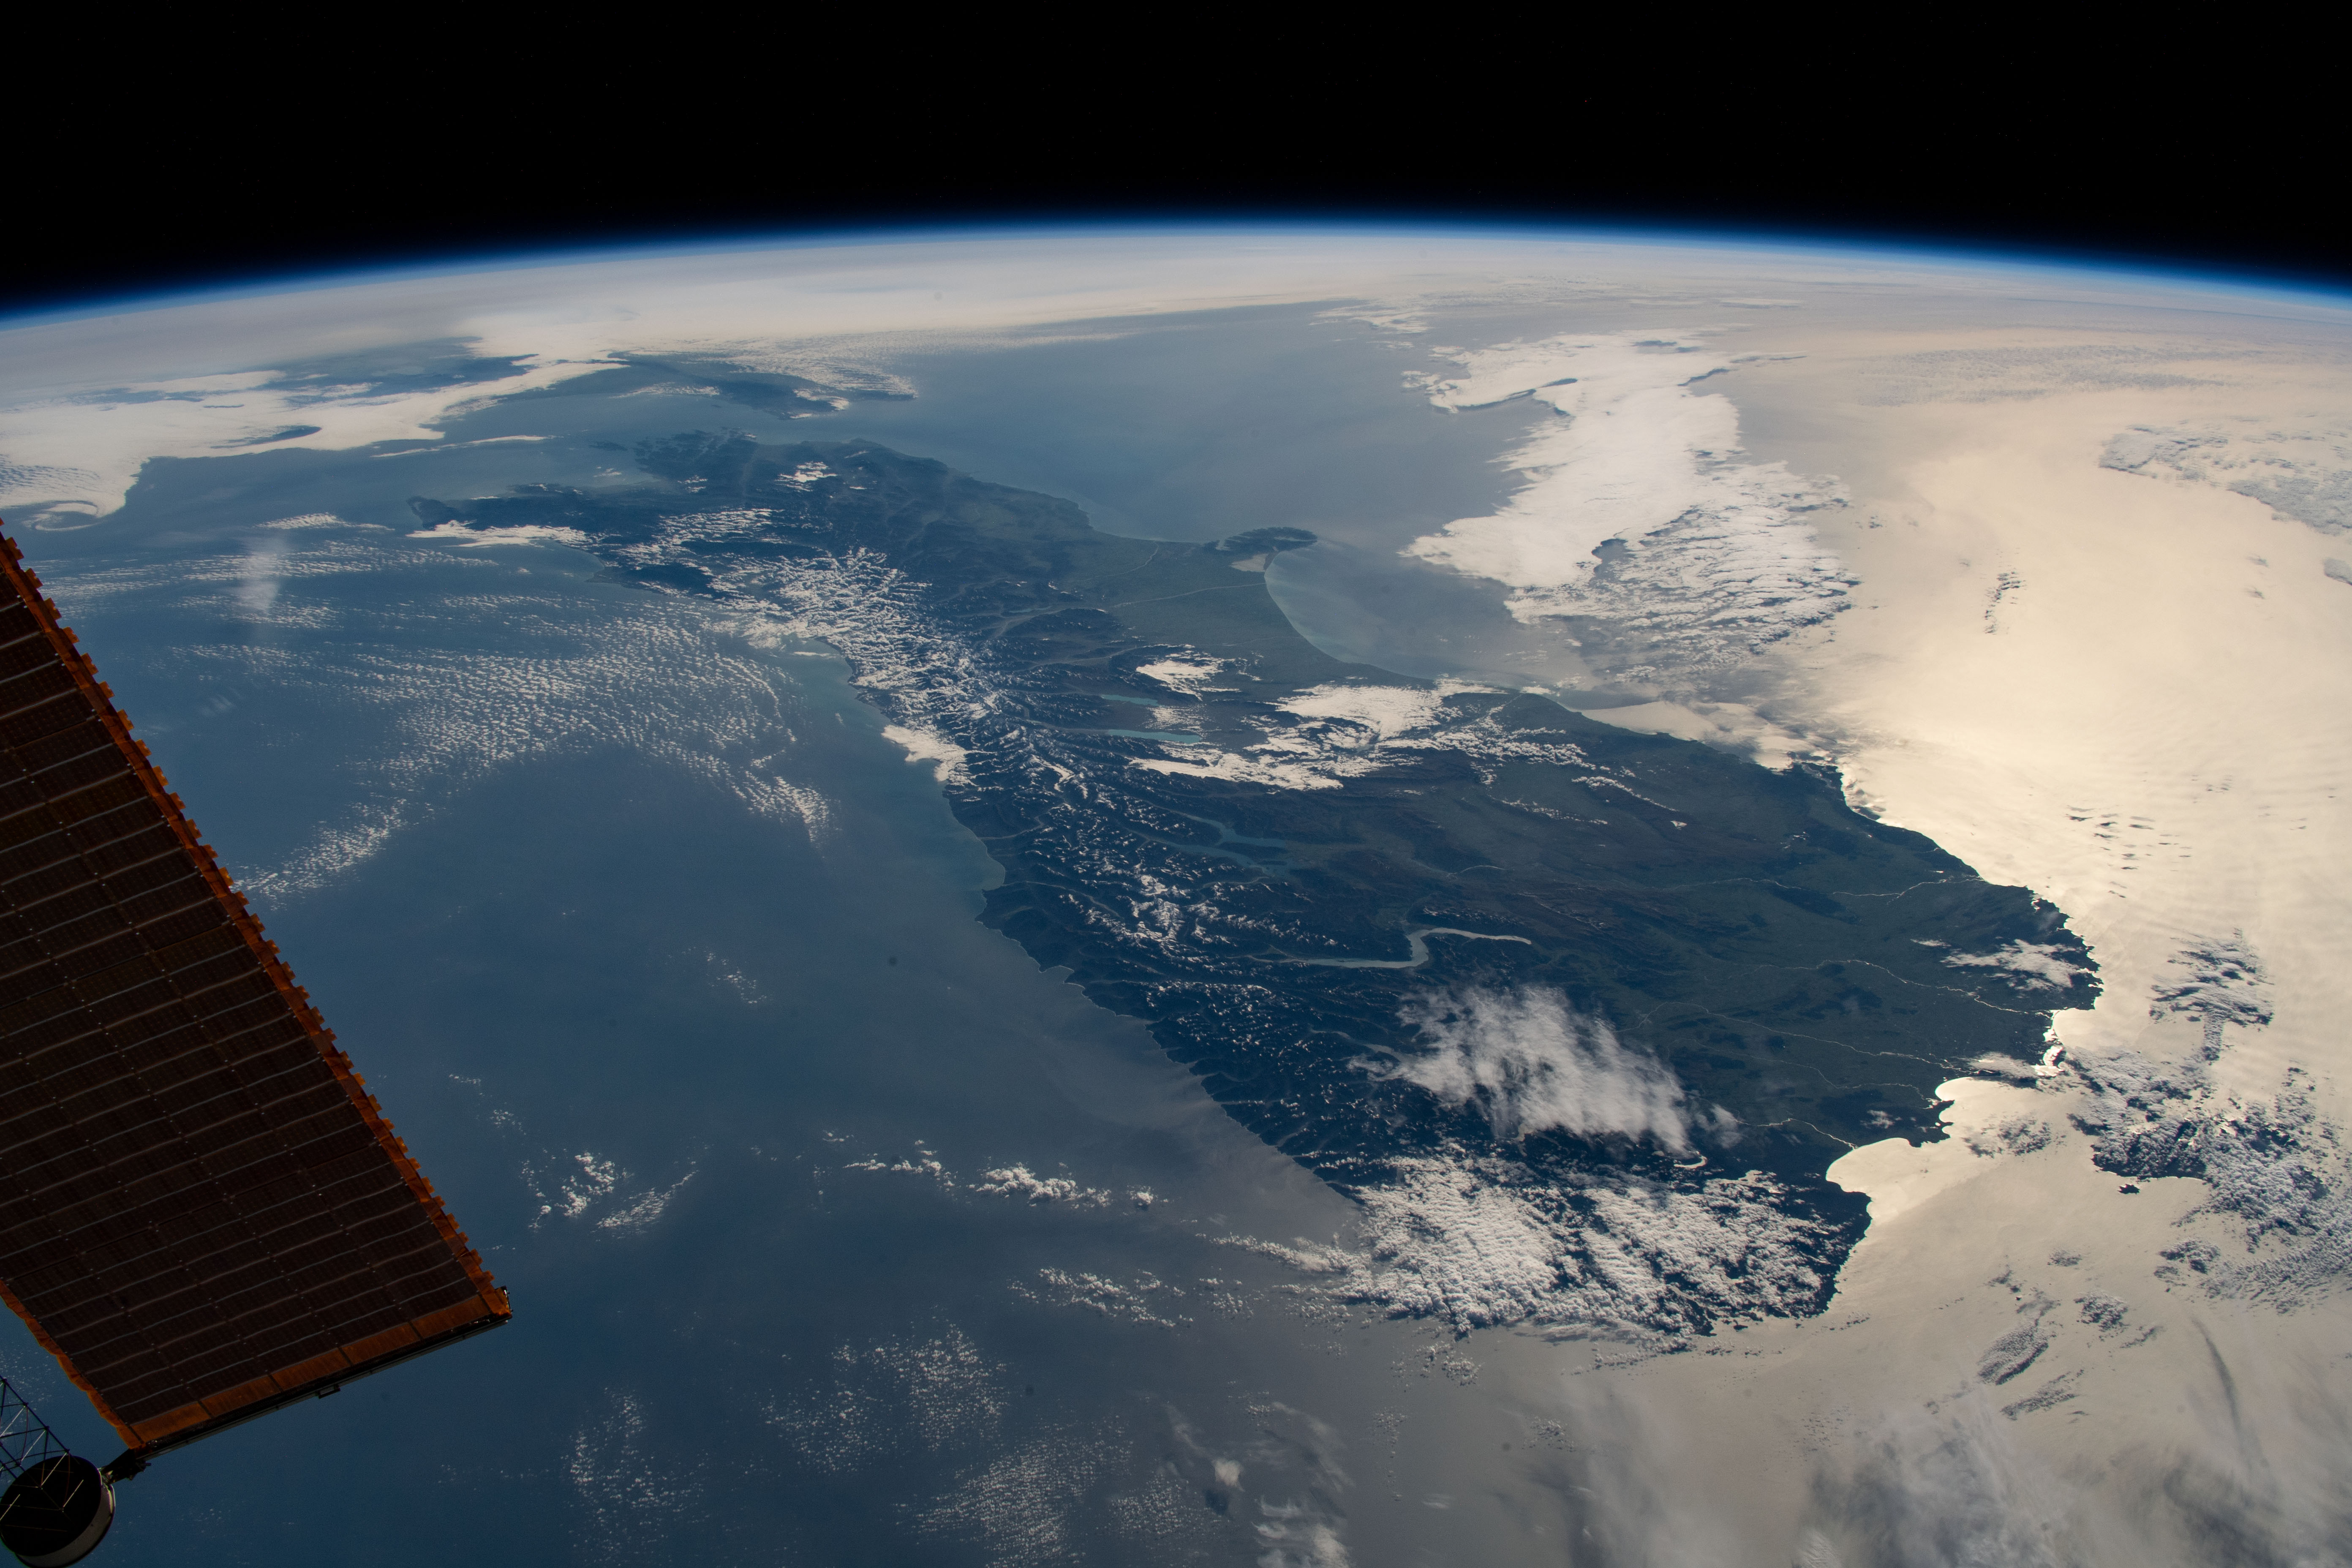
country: NEW ZEALAND-SI
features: SOUTH ISLAND, SOUTHERN ALPS MOUNTAINS, LAKE WAKATIPU
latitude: -44.5
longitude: 170.5
